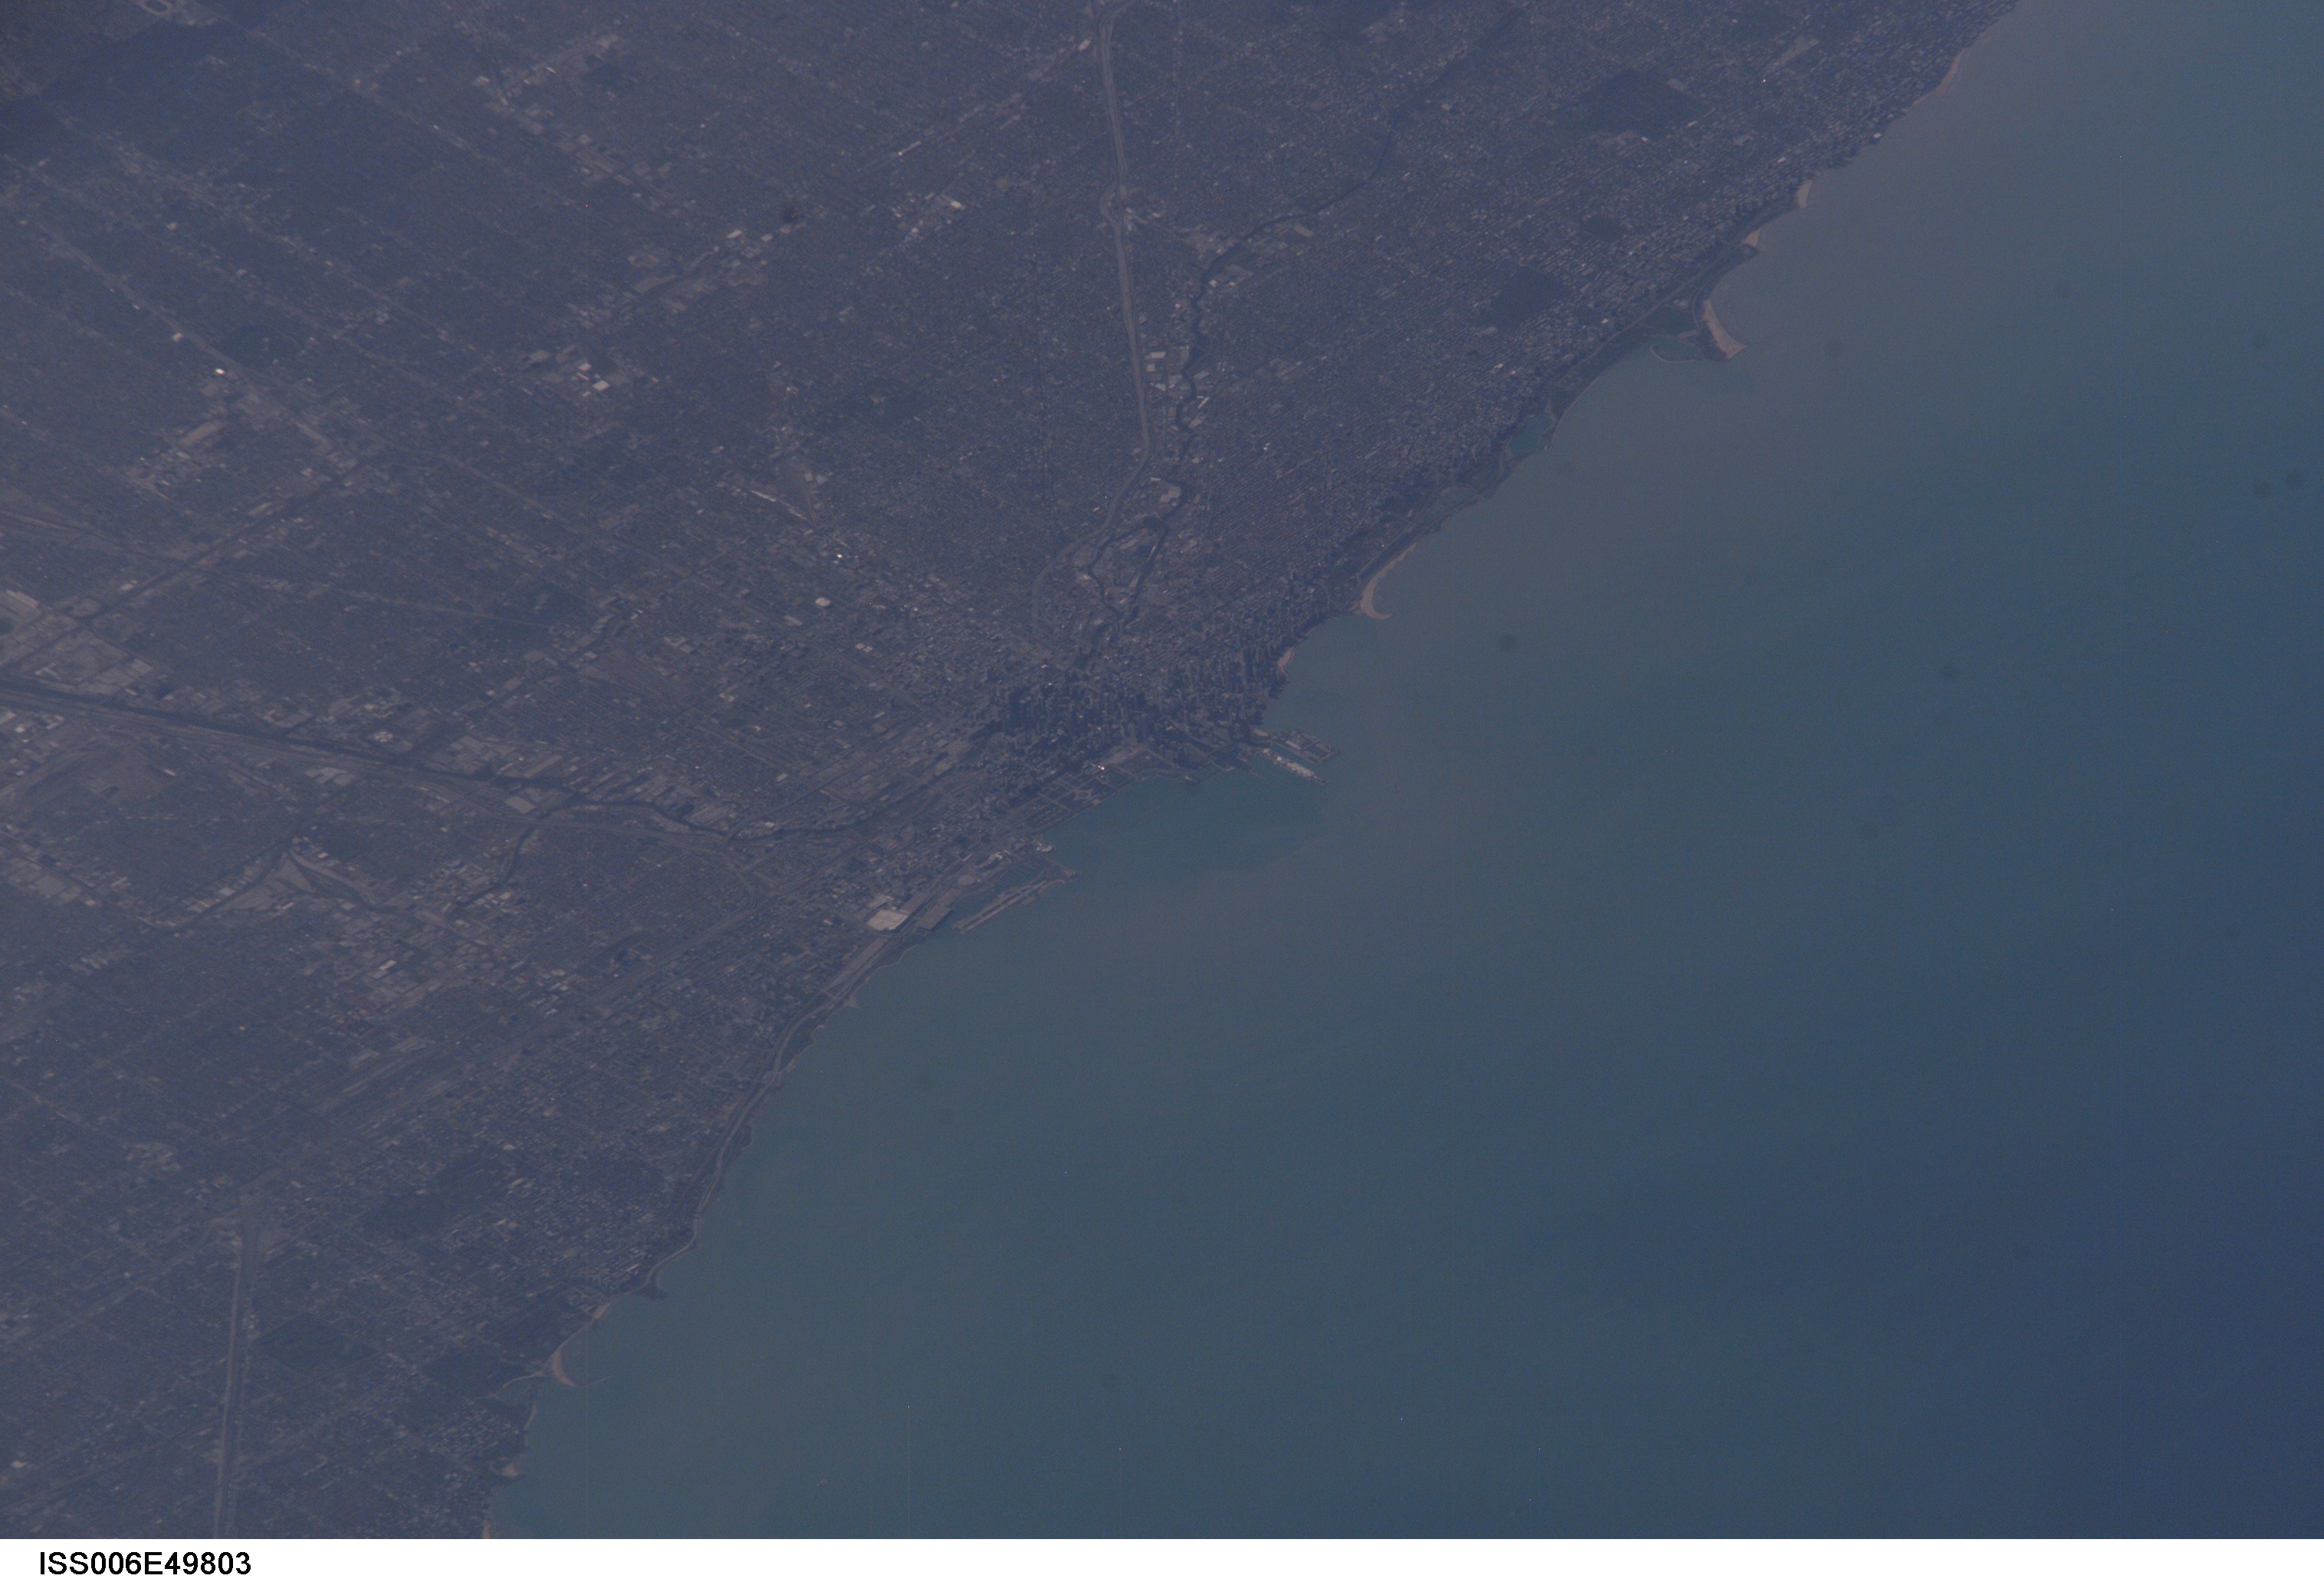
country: USA-ILLINOIS
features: CHICAGO, LAKE MICHIGAN
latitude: 41.9
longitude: -87.6
